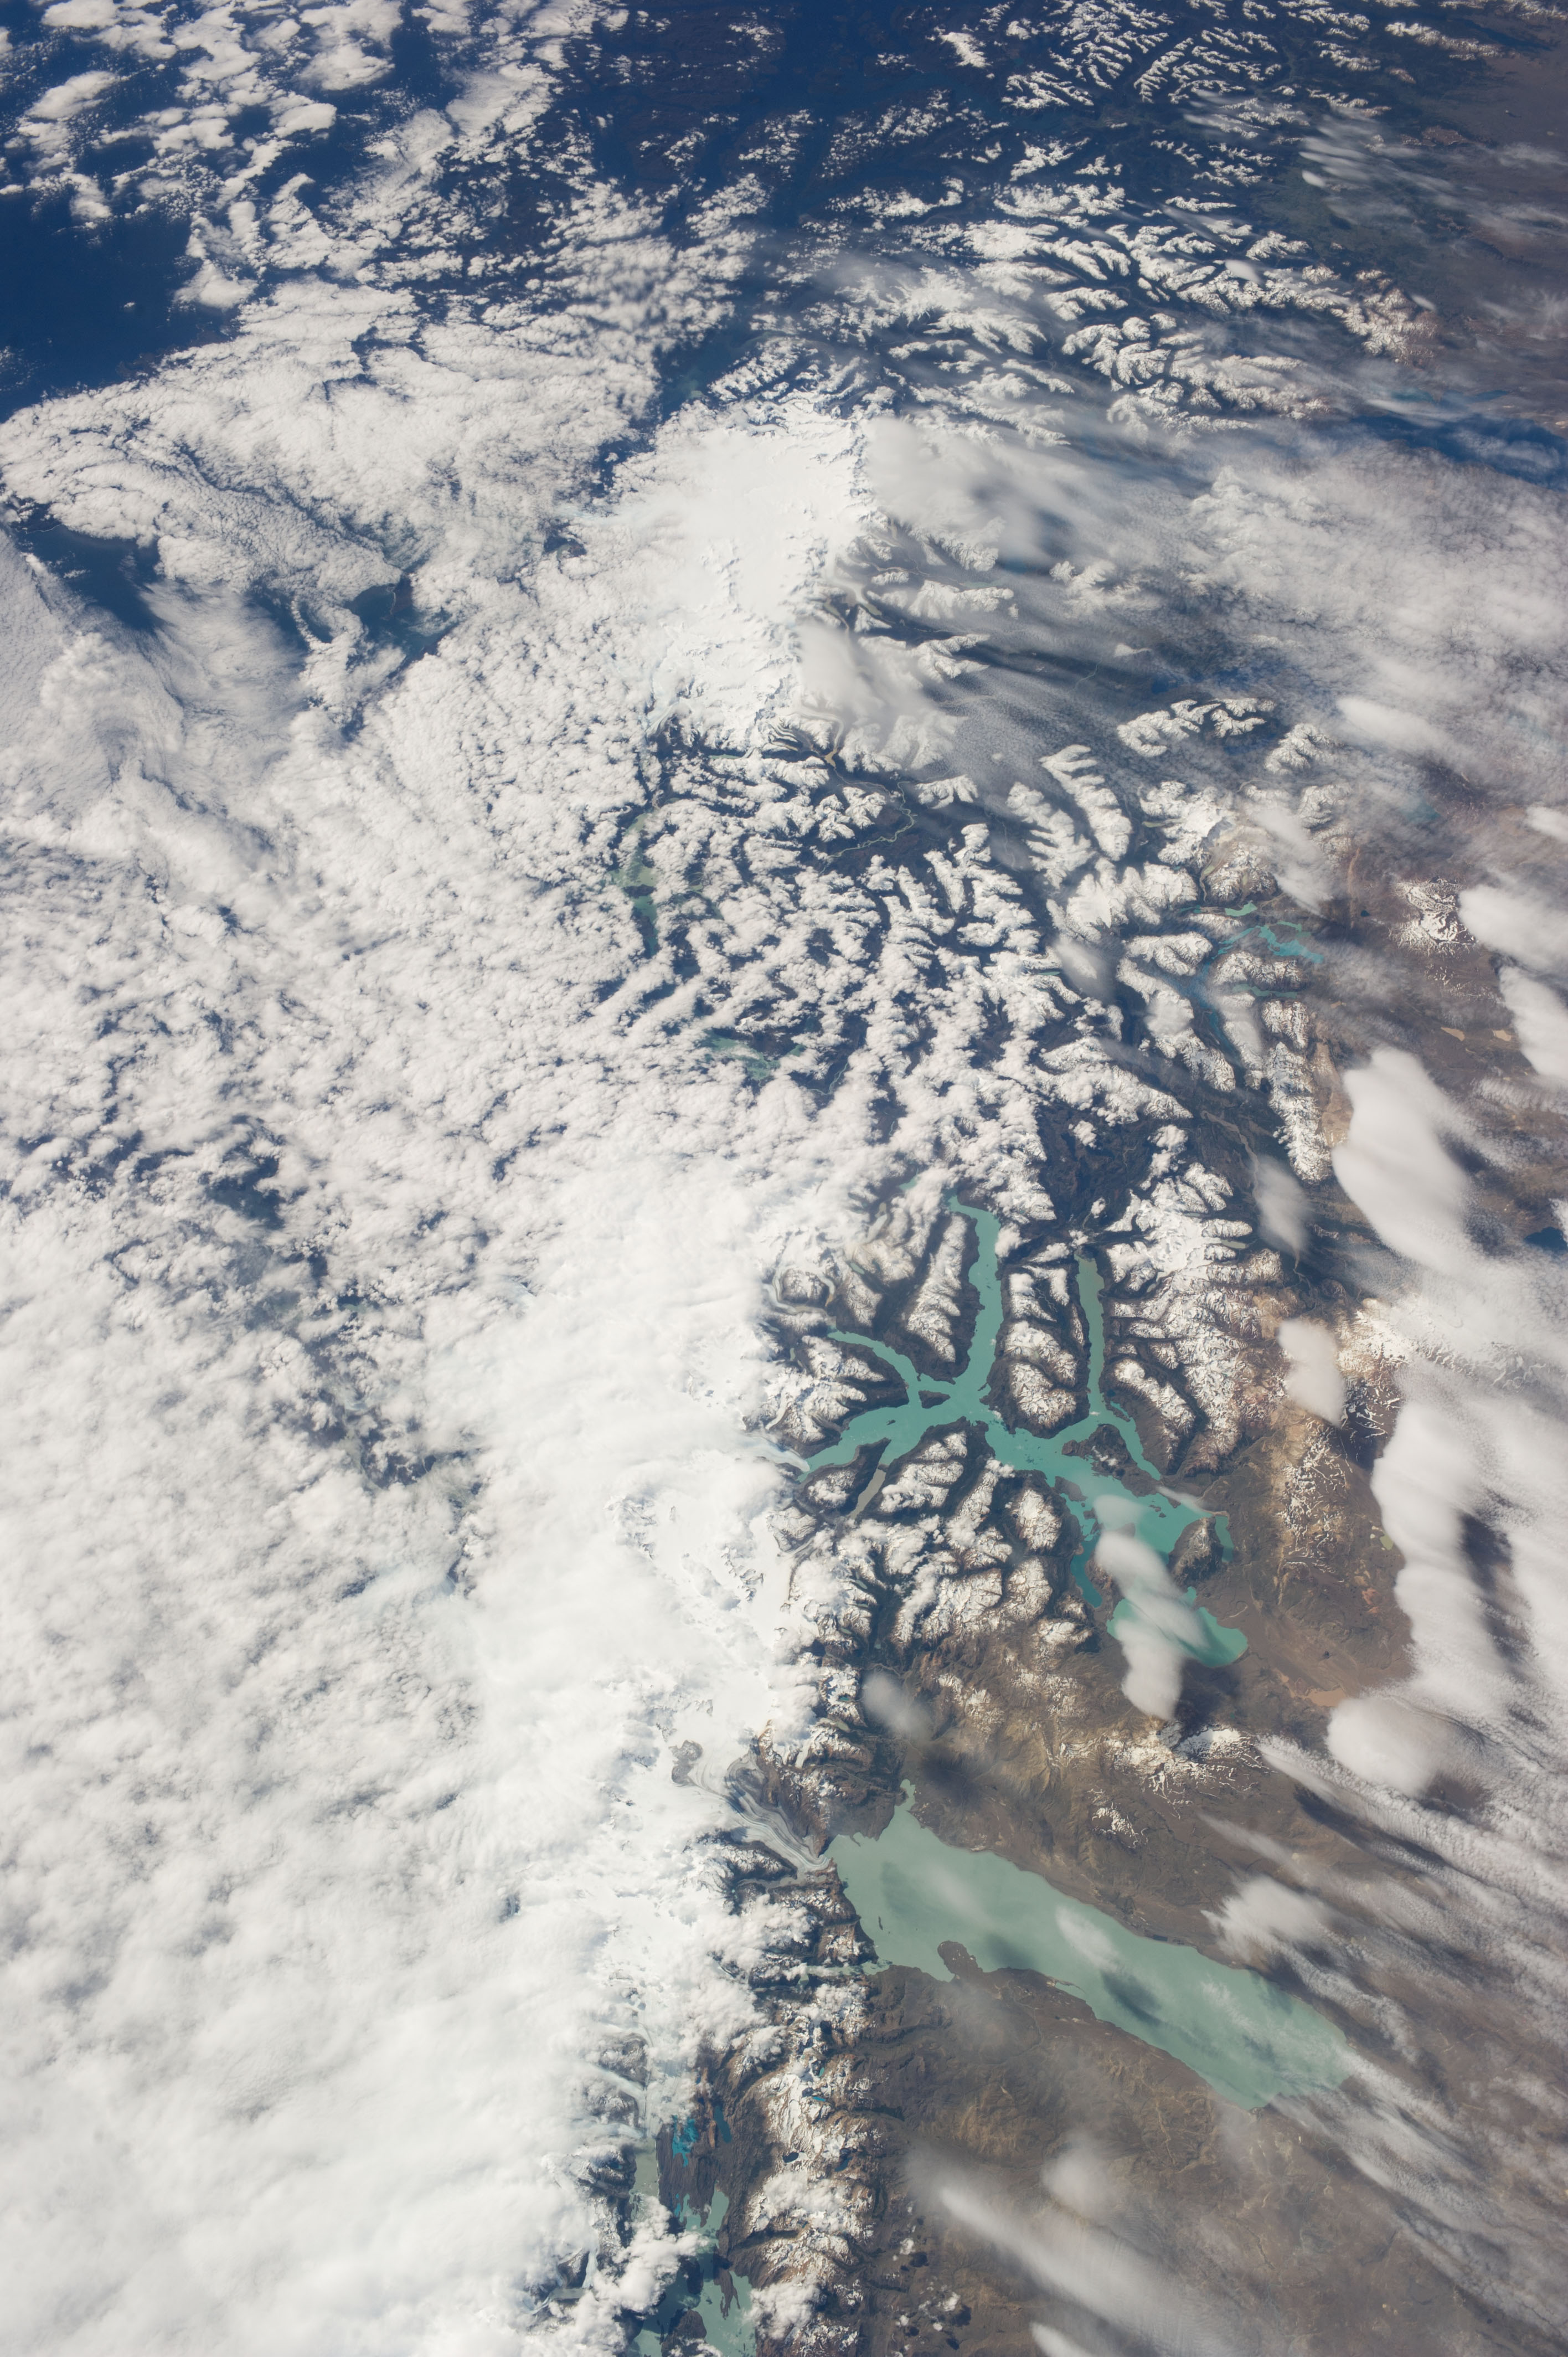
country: CHILE
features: PATAGONIAN ICE FIELDS, ANDES MTS., L. O'HIGGINS, L. VIEDMA, SNOW, GL., FJ.
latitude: -48.5
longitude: -73.0
